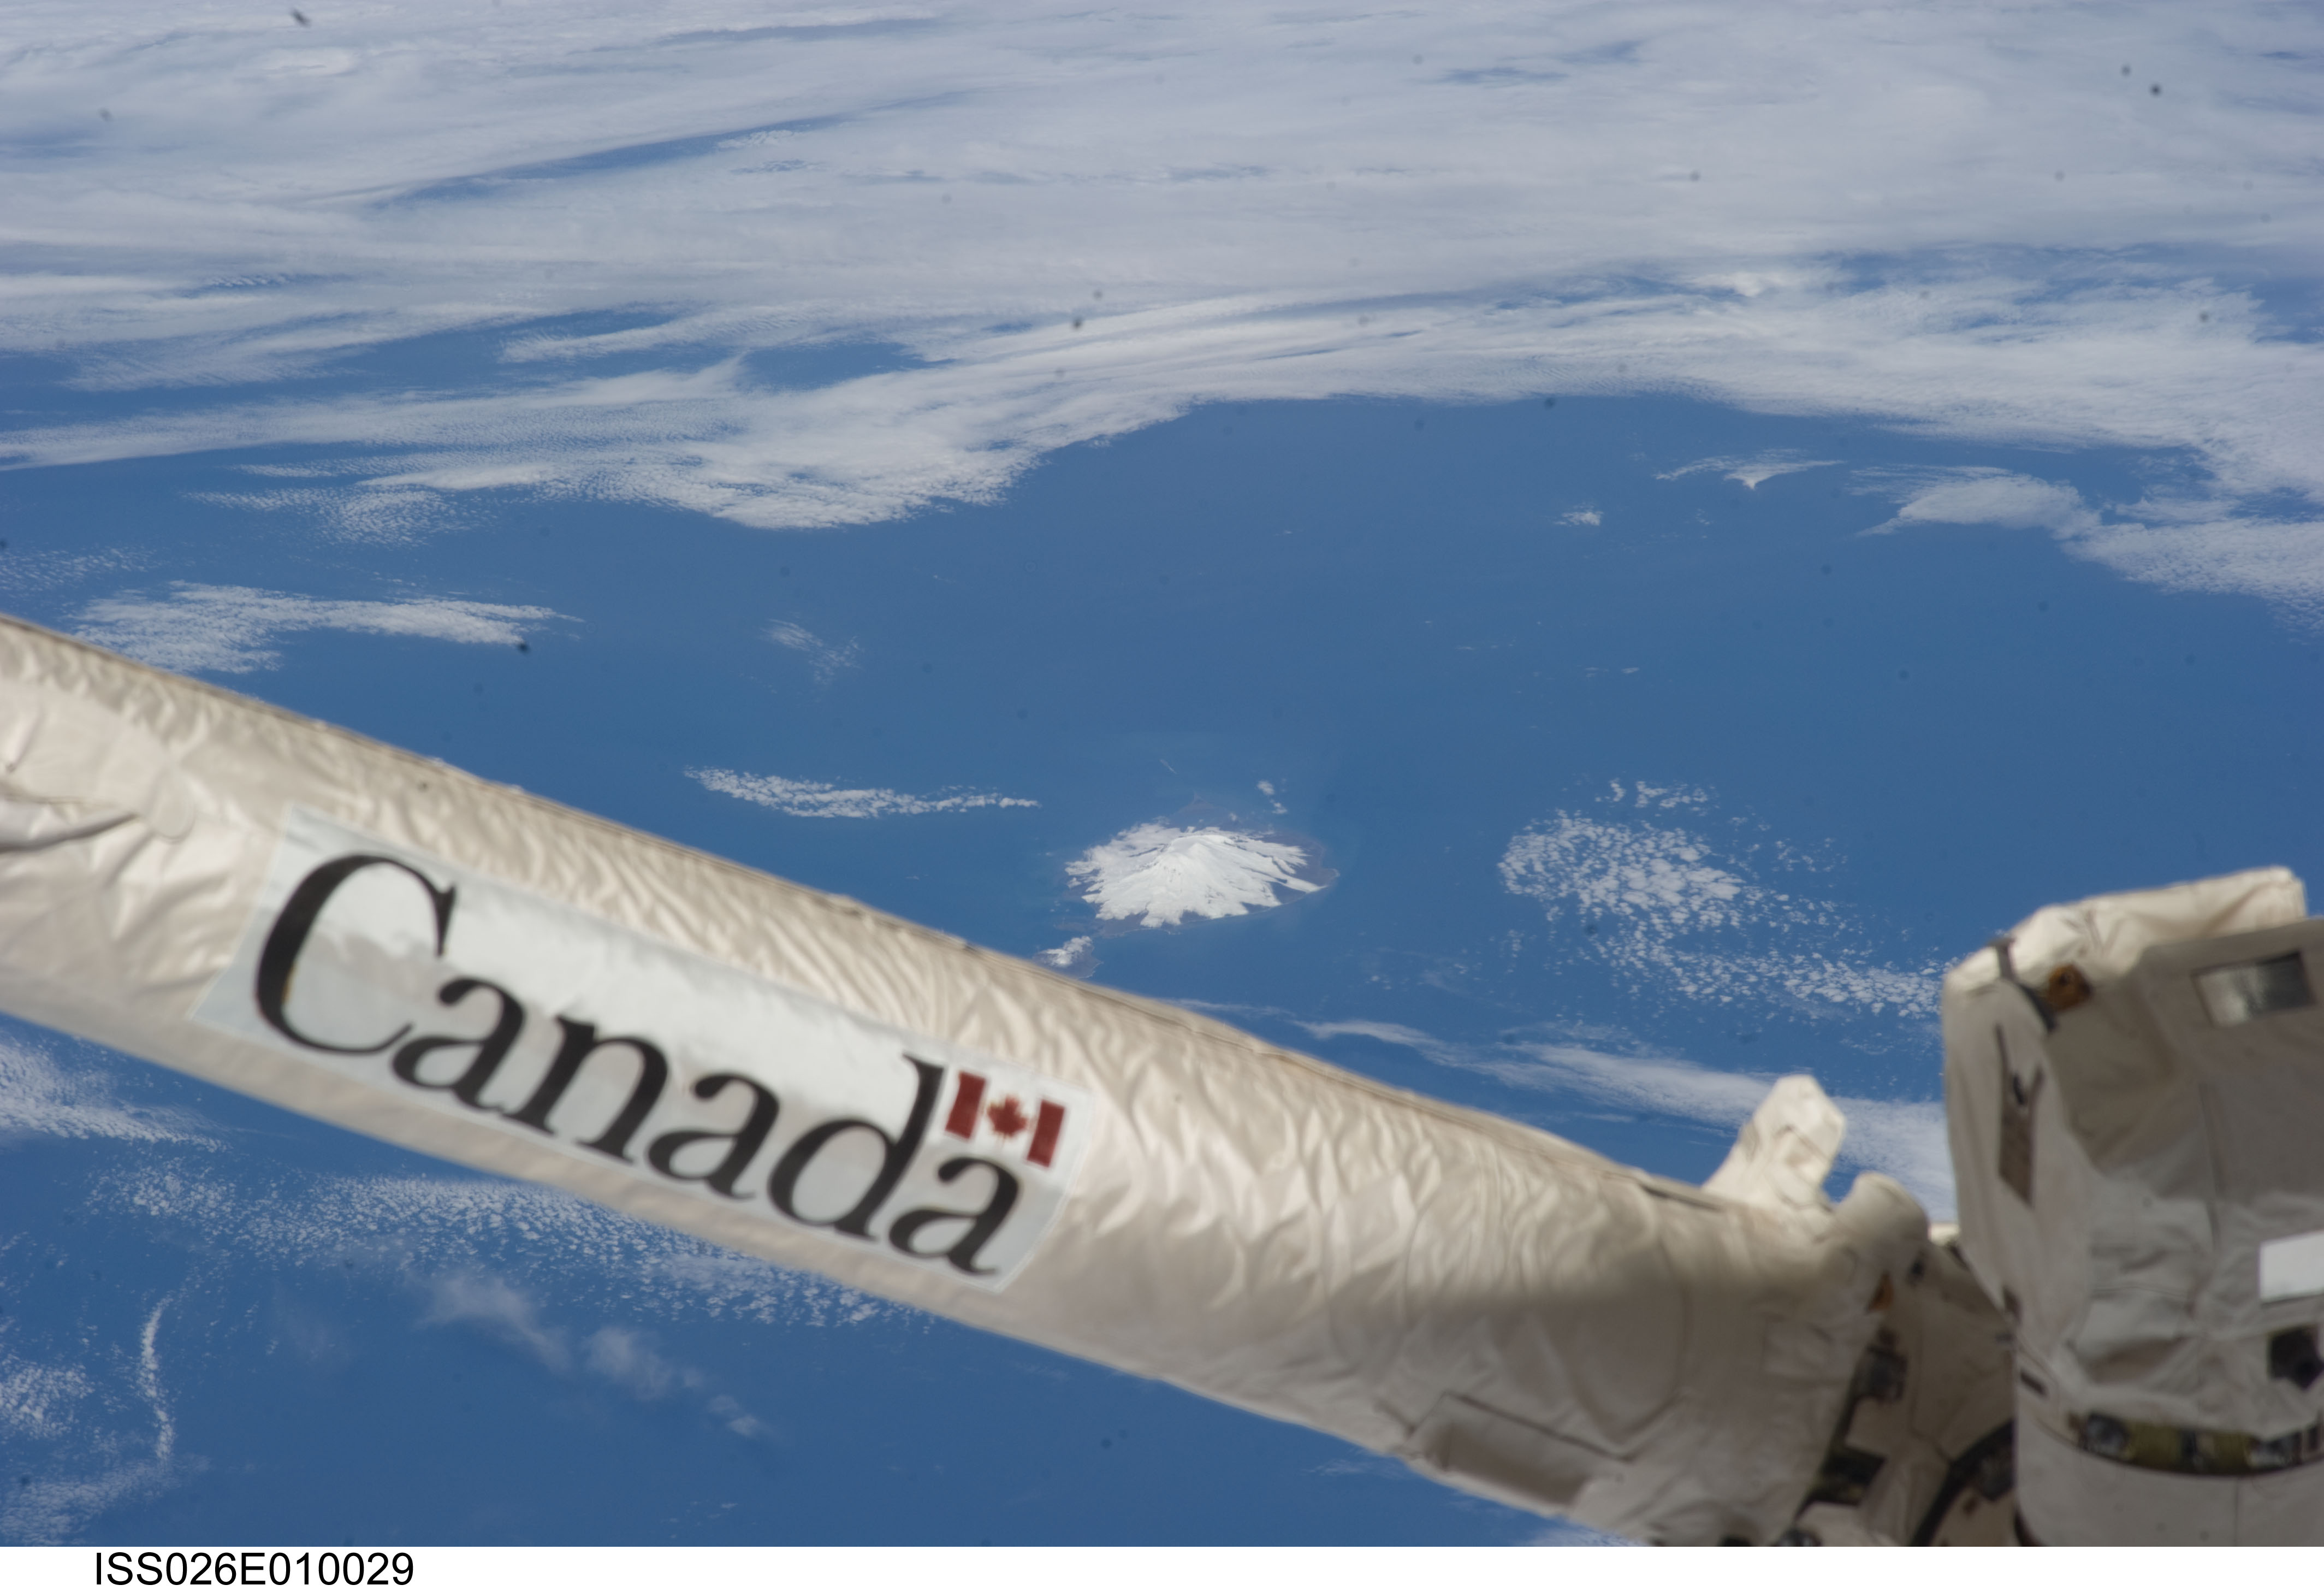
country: AUSTRALIA
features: HEARD AND MCDONALD ISLANDS, ISS
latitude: -53.0
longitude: 73.7
